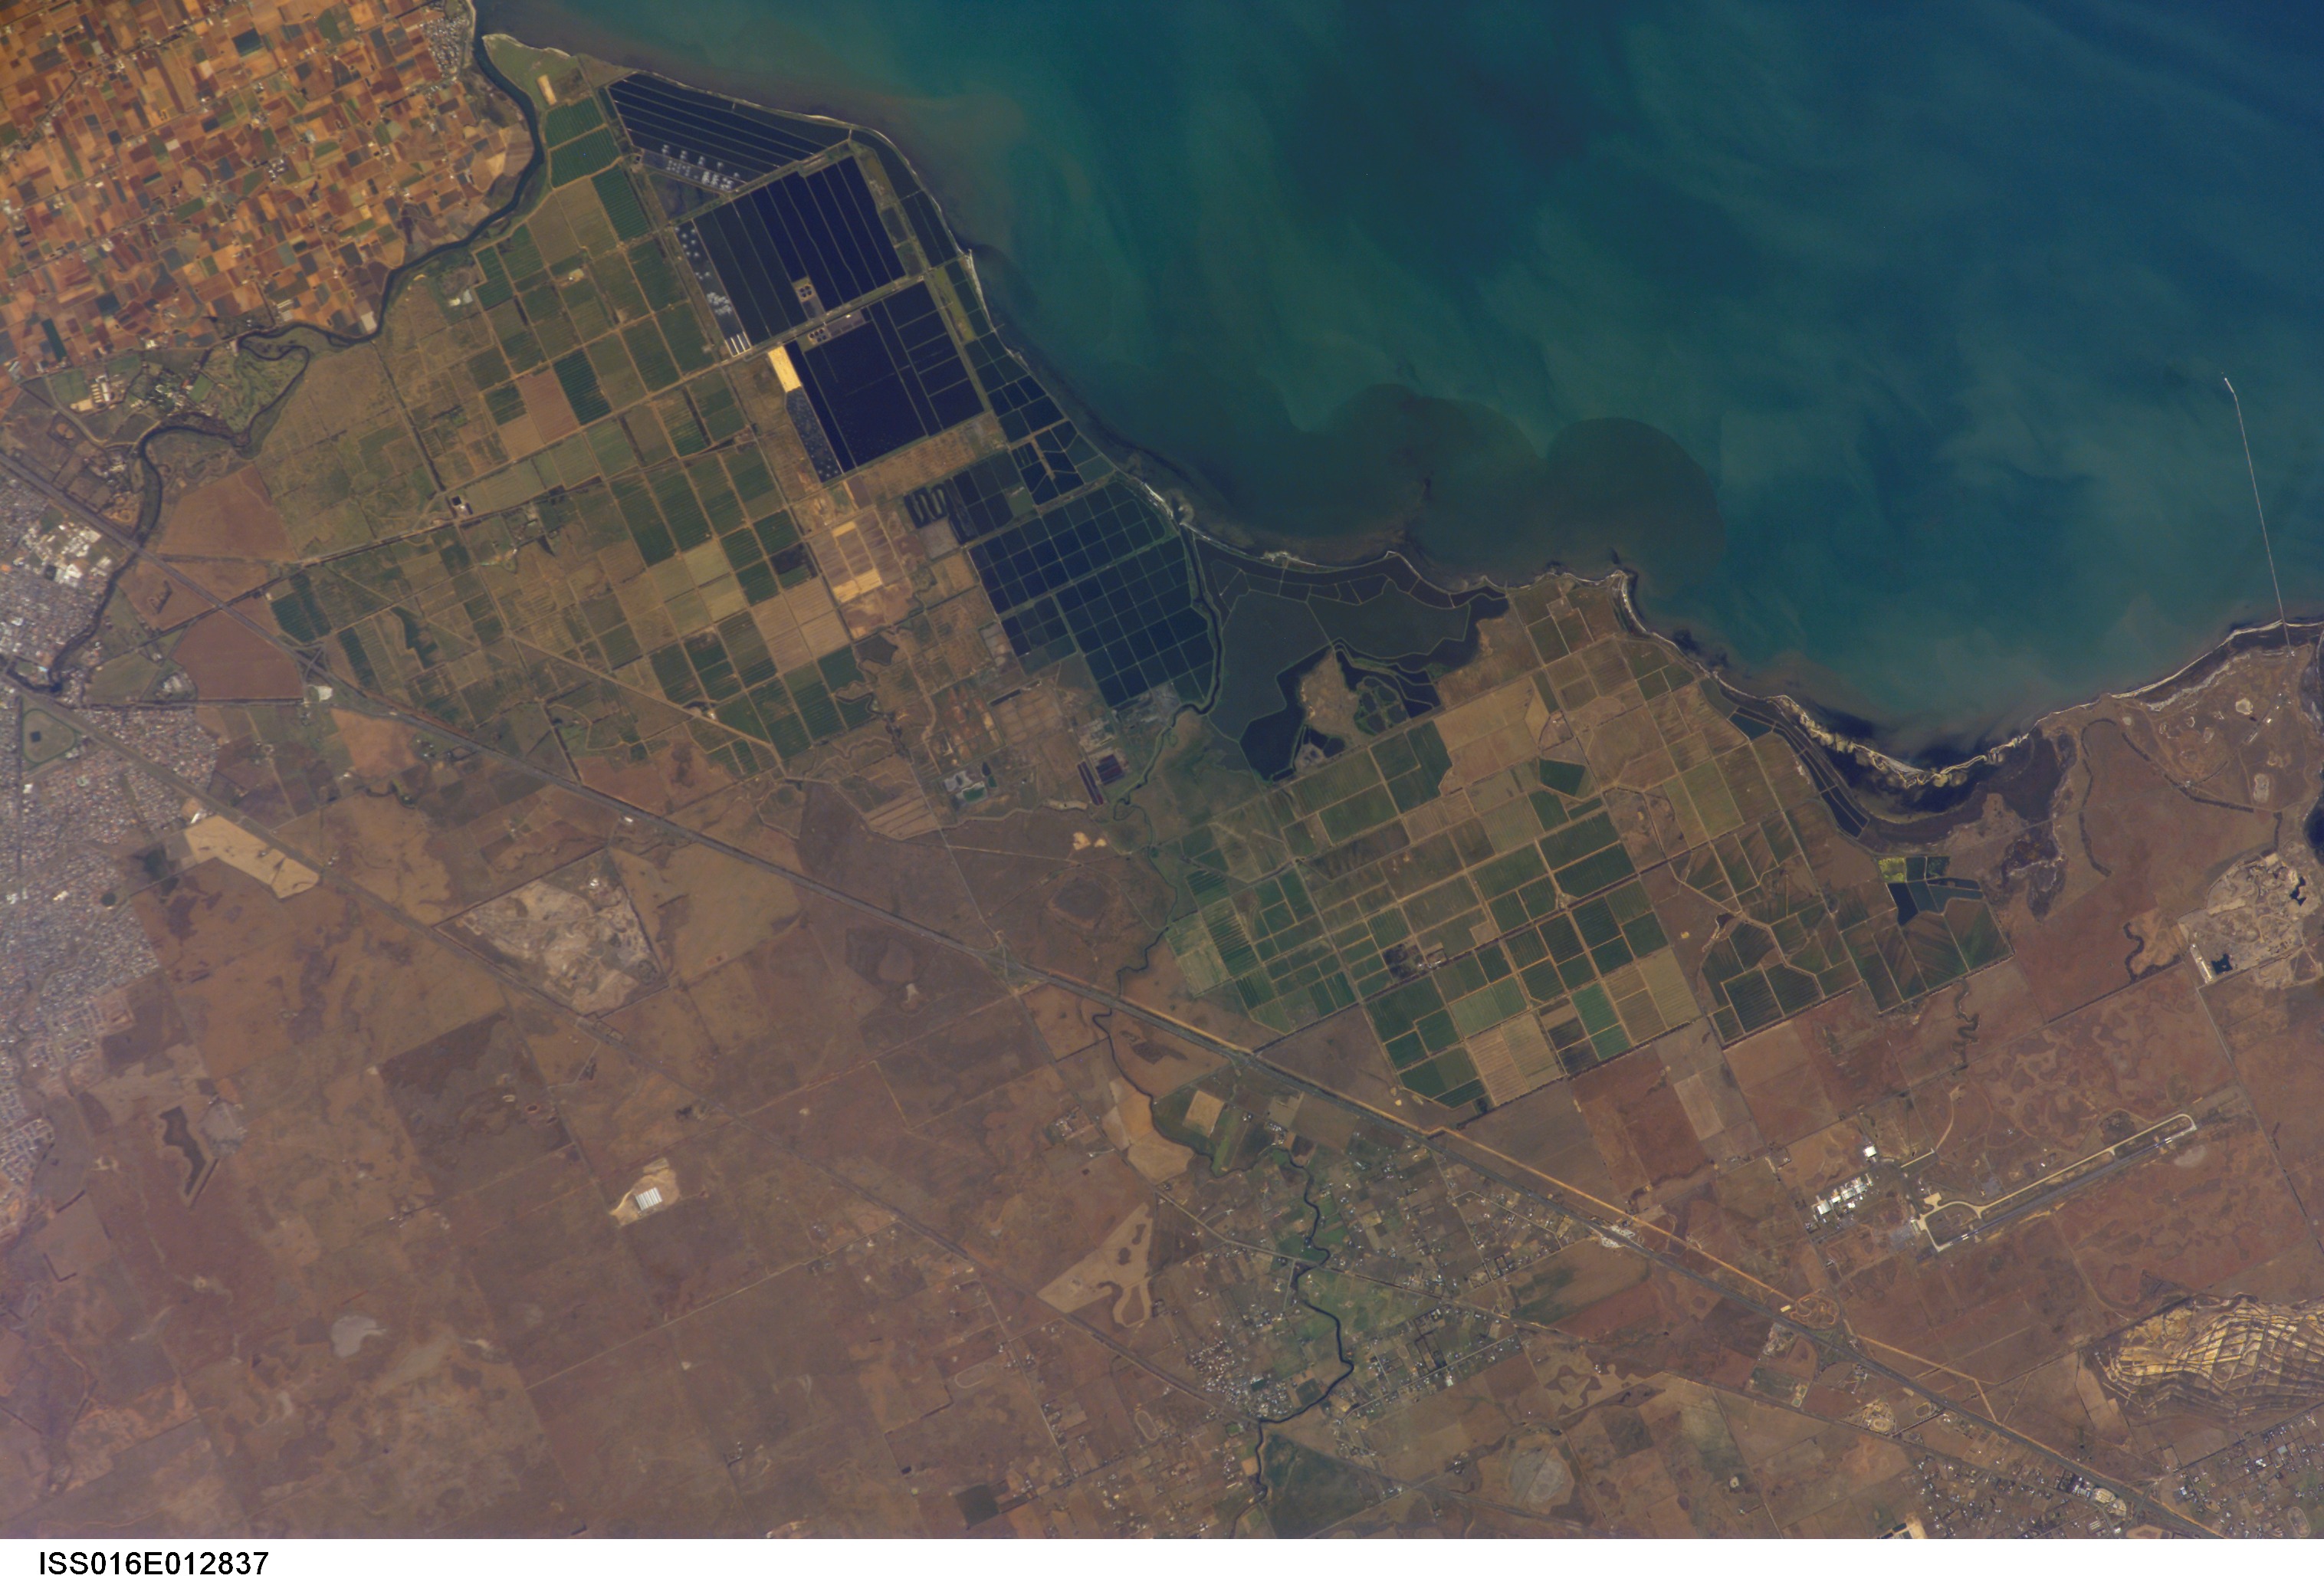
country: AUSTRALIA-V
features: PORT PHILIP BAY,AVALON AIRPORT,WERRIBEE SOUTH
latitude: -38.0
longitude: 144.6
